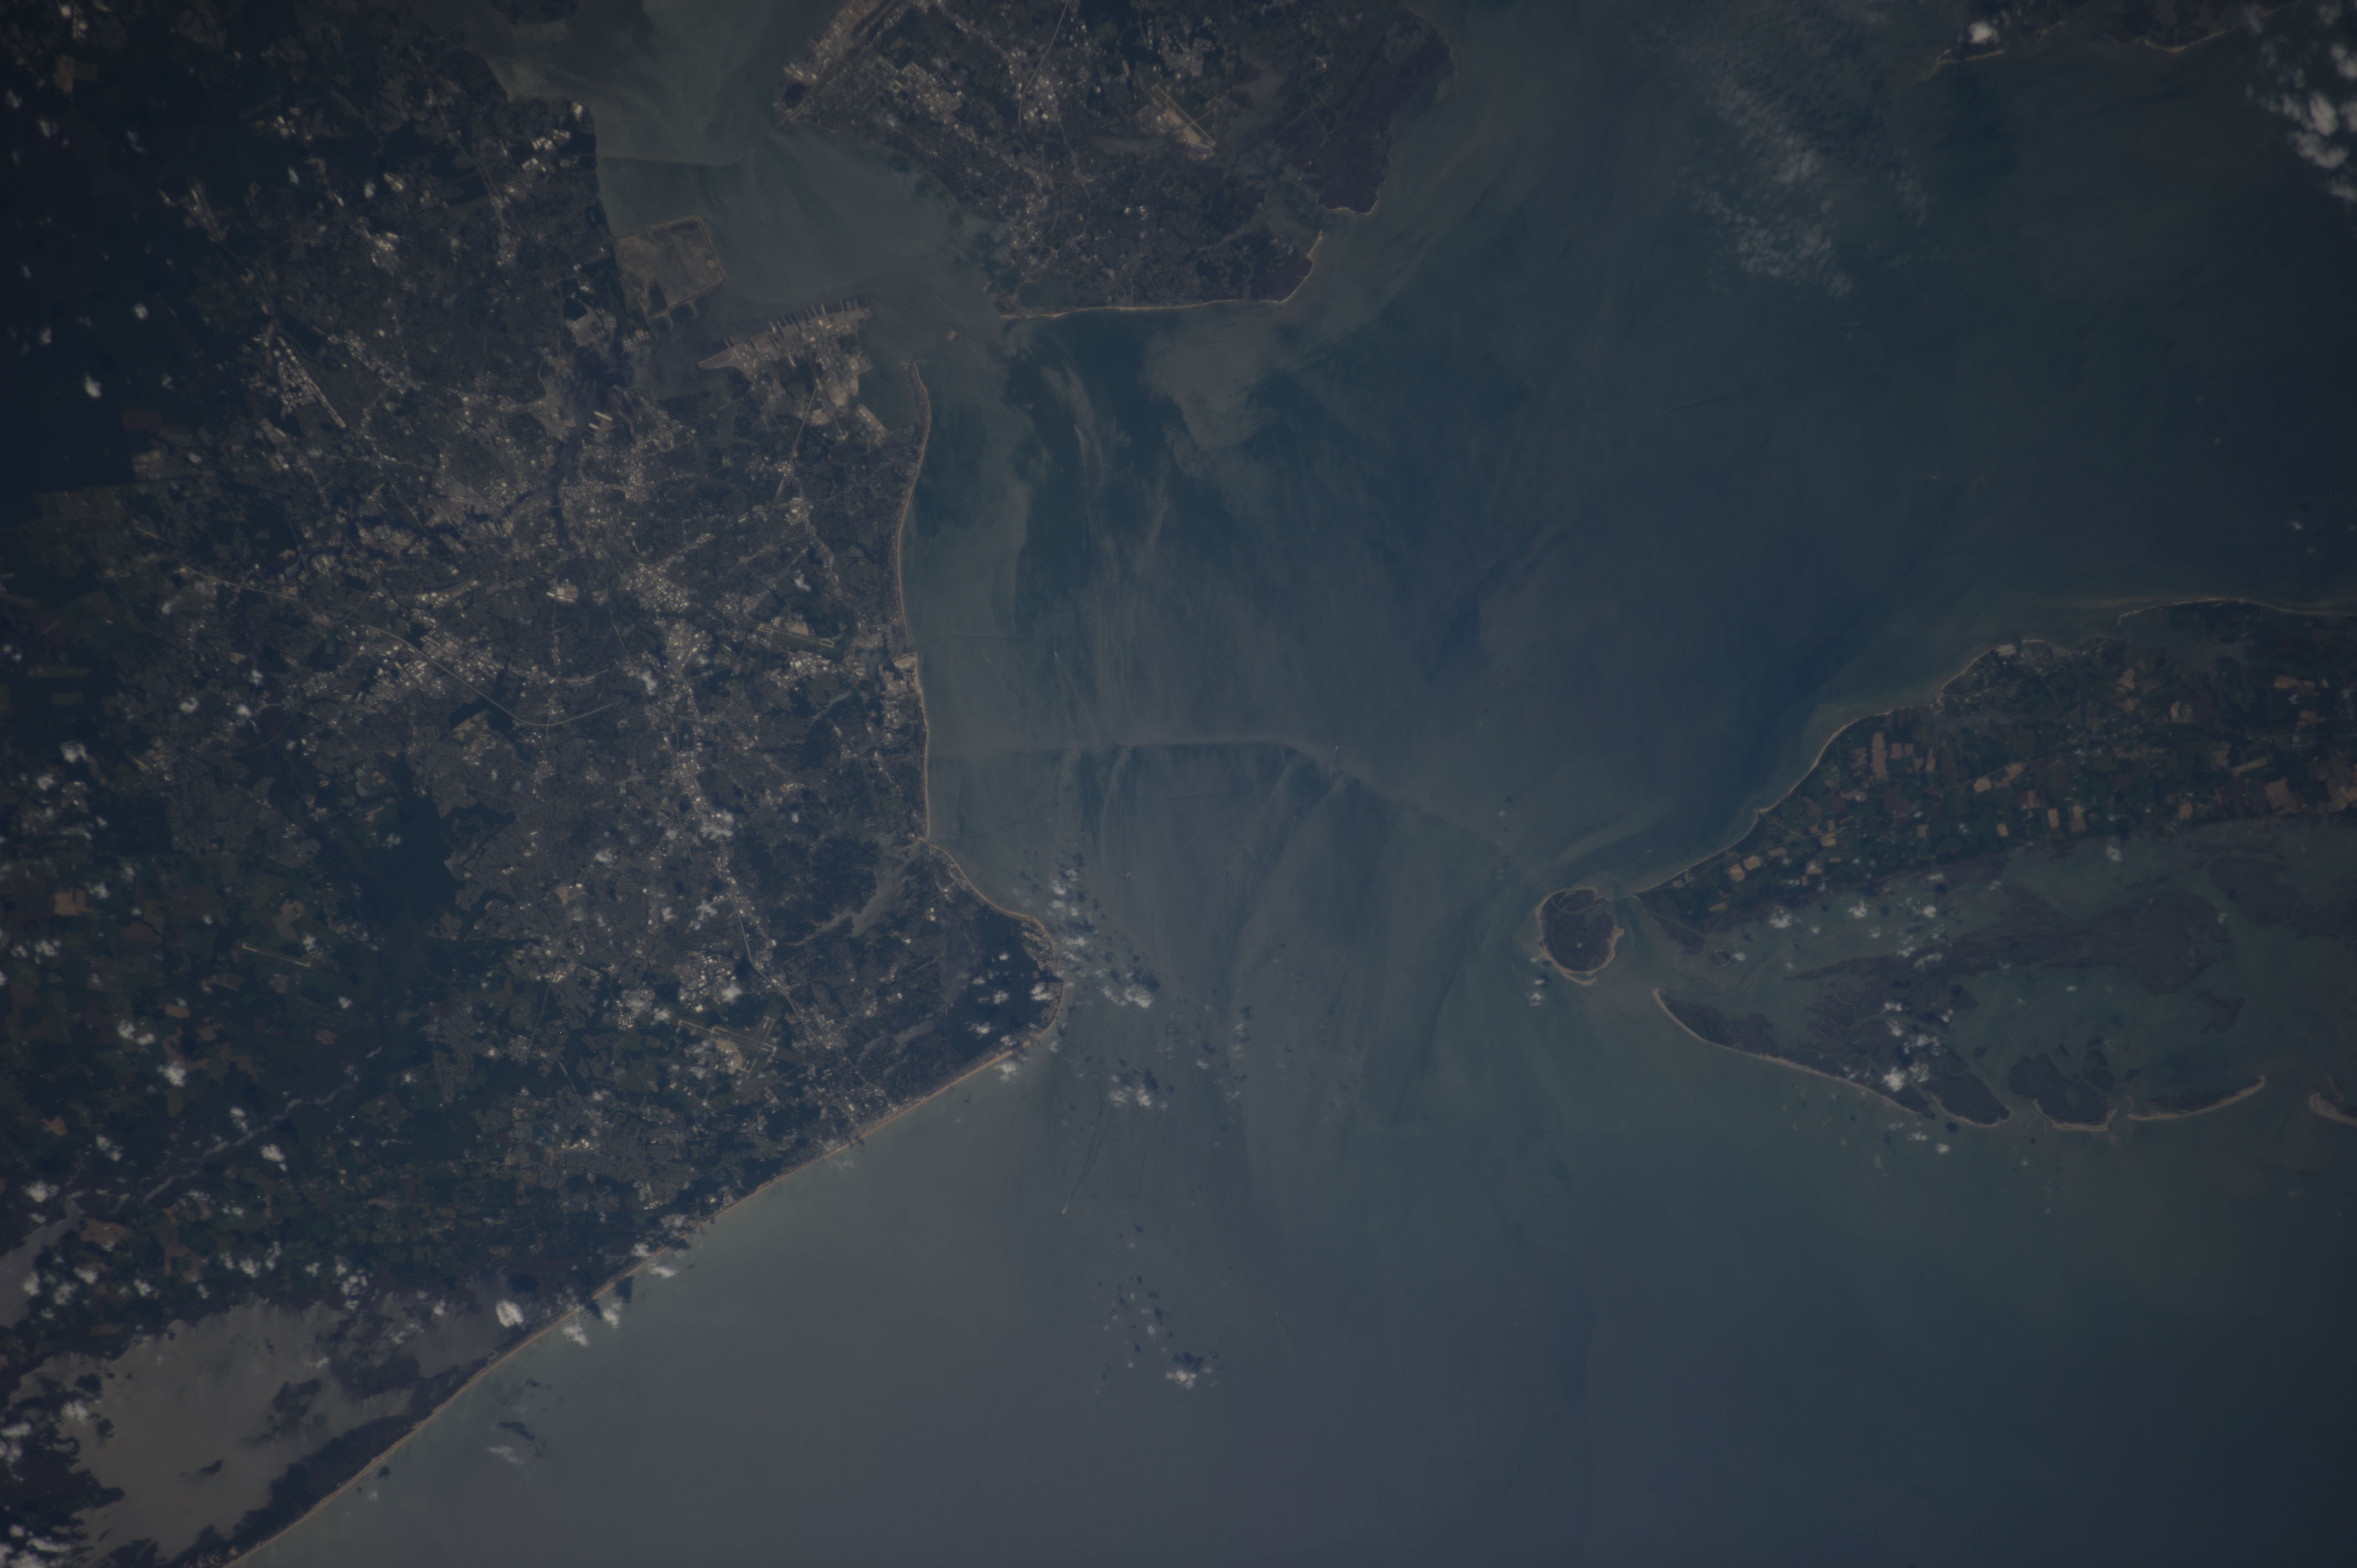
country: USA-VIRGINIA
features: MOUTH OF THE CHESAPEAKE BAY, VIRGINIA BEACH, NORFOLK, NEWPORT NEWS, CHESAPEAKE BAY BRIDGE–TUNNEL, FISHERMANS ISLAND, FISHERMANS INLET, ELIZABETH RIVER, JAMES RIVER, CAPE CHARLES,VIRGINIA, NORFOLK, VIRGINIA BEACH, HAMPTON, NEWPORT NEWS, PORTSMOUTH,USA, VIRGINIA, NEWPORT NEWS, HAMPTON, 36.98,-76.07
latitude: 37.0
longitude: -76.1
